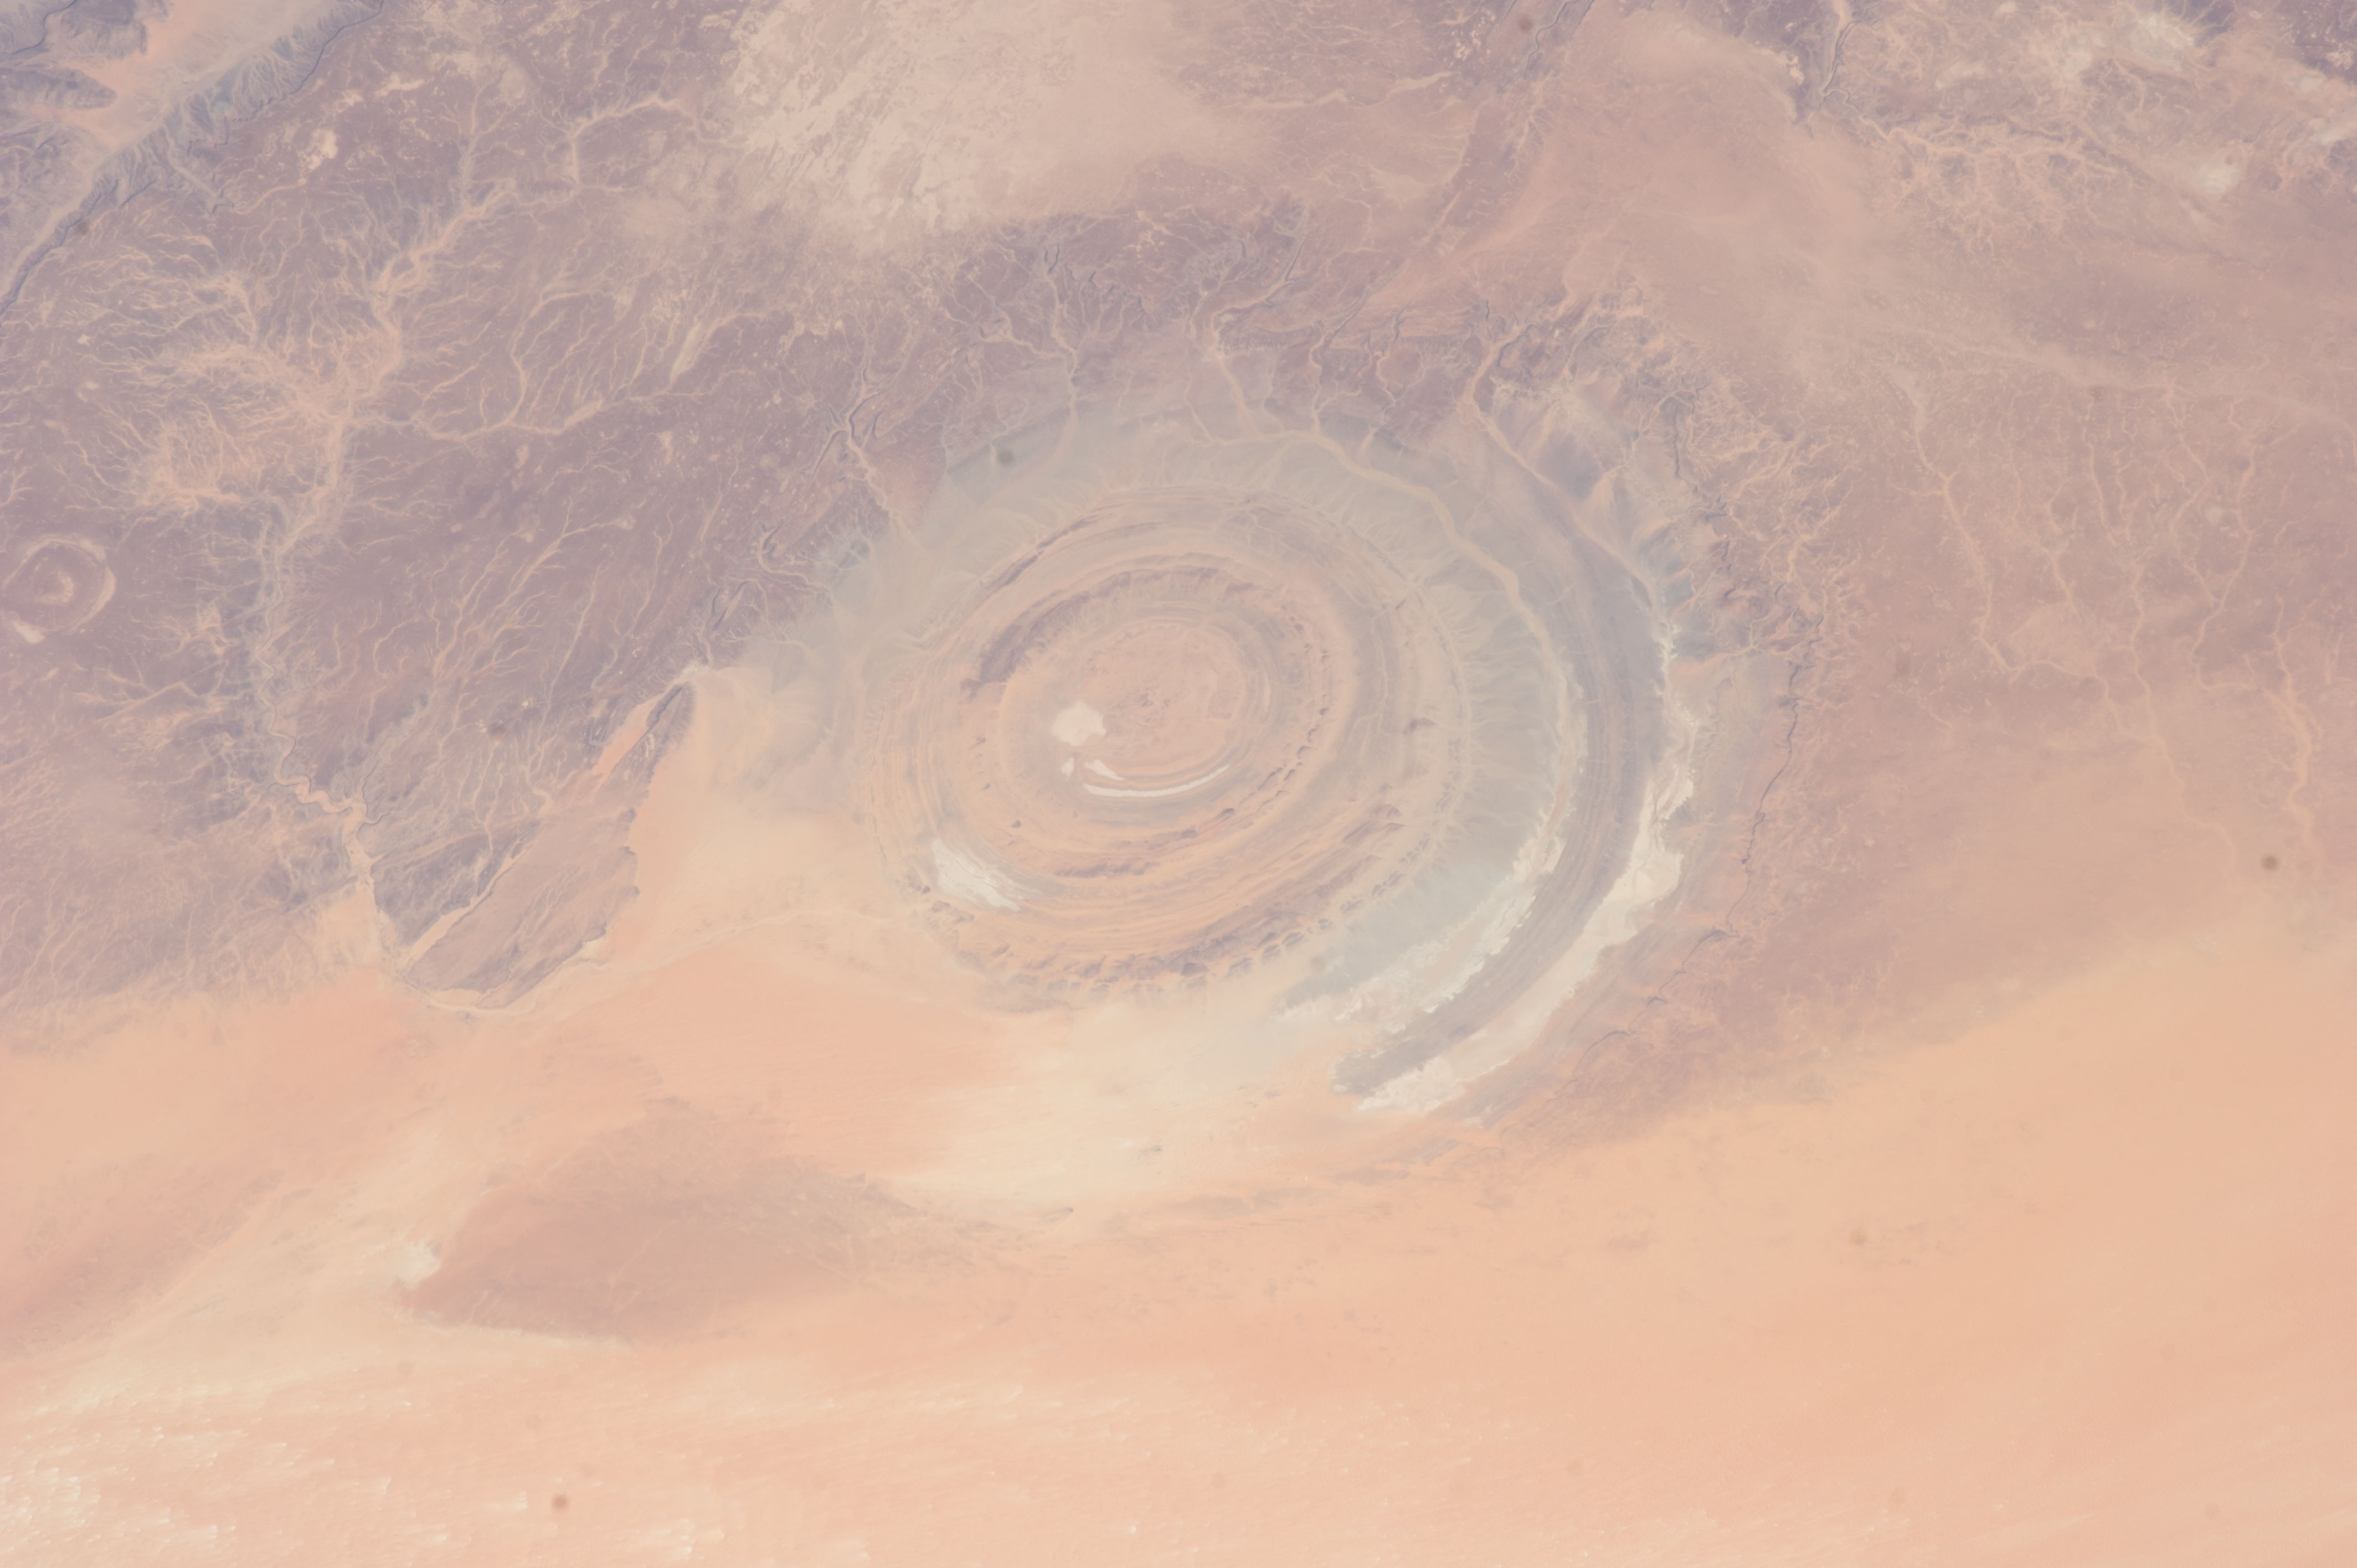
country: MAURITANIA
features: RICHAT STRUCTURE, OUADANE, MOUNTAINS, DESERT
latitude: 21.1
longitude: -11.4
